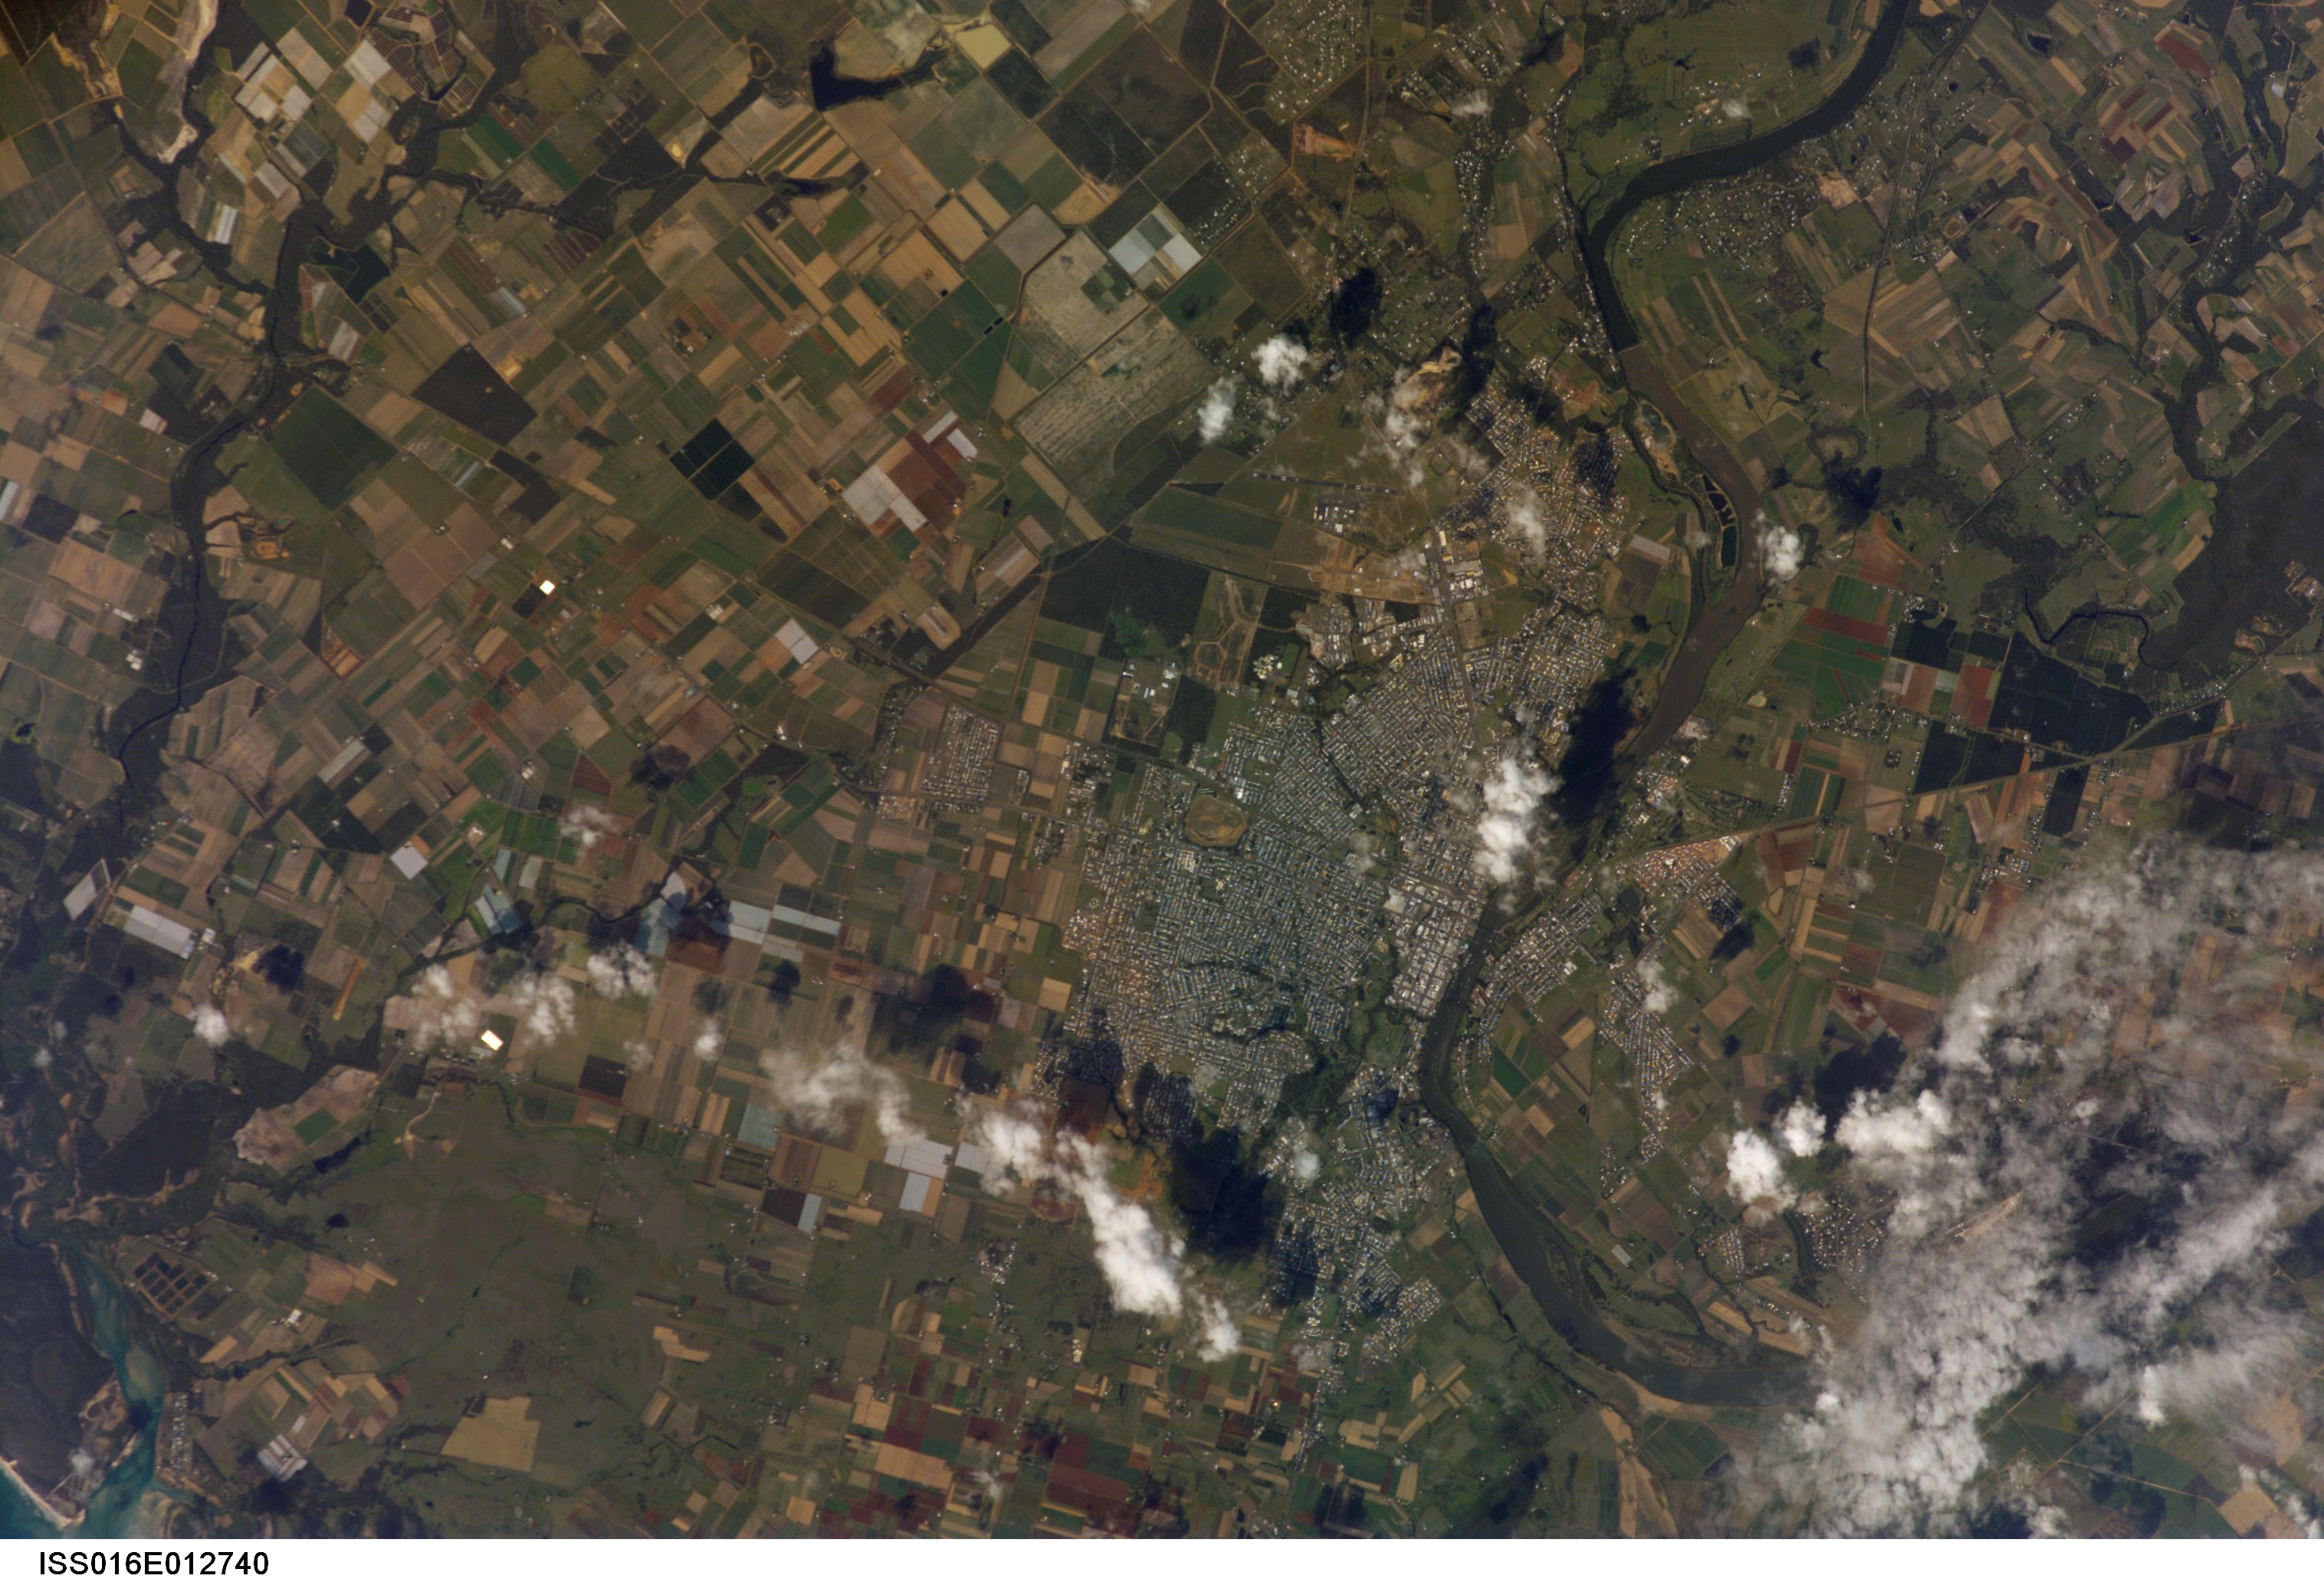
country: AUSTRALIA-Q
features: BUNDABERG, BURNETT R., AGR.
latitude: -24.9
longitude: 152.3
